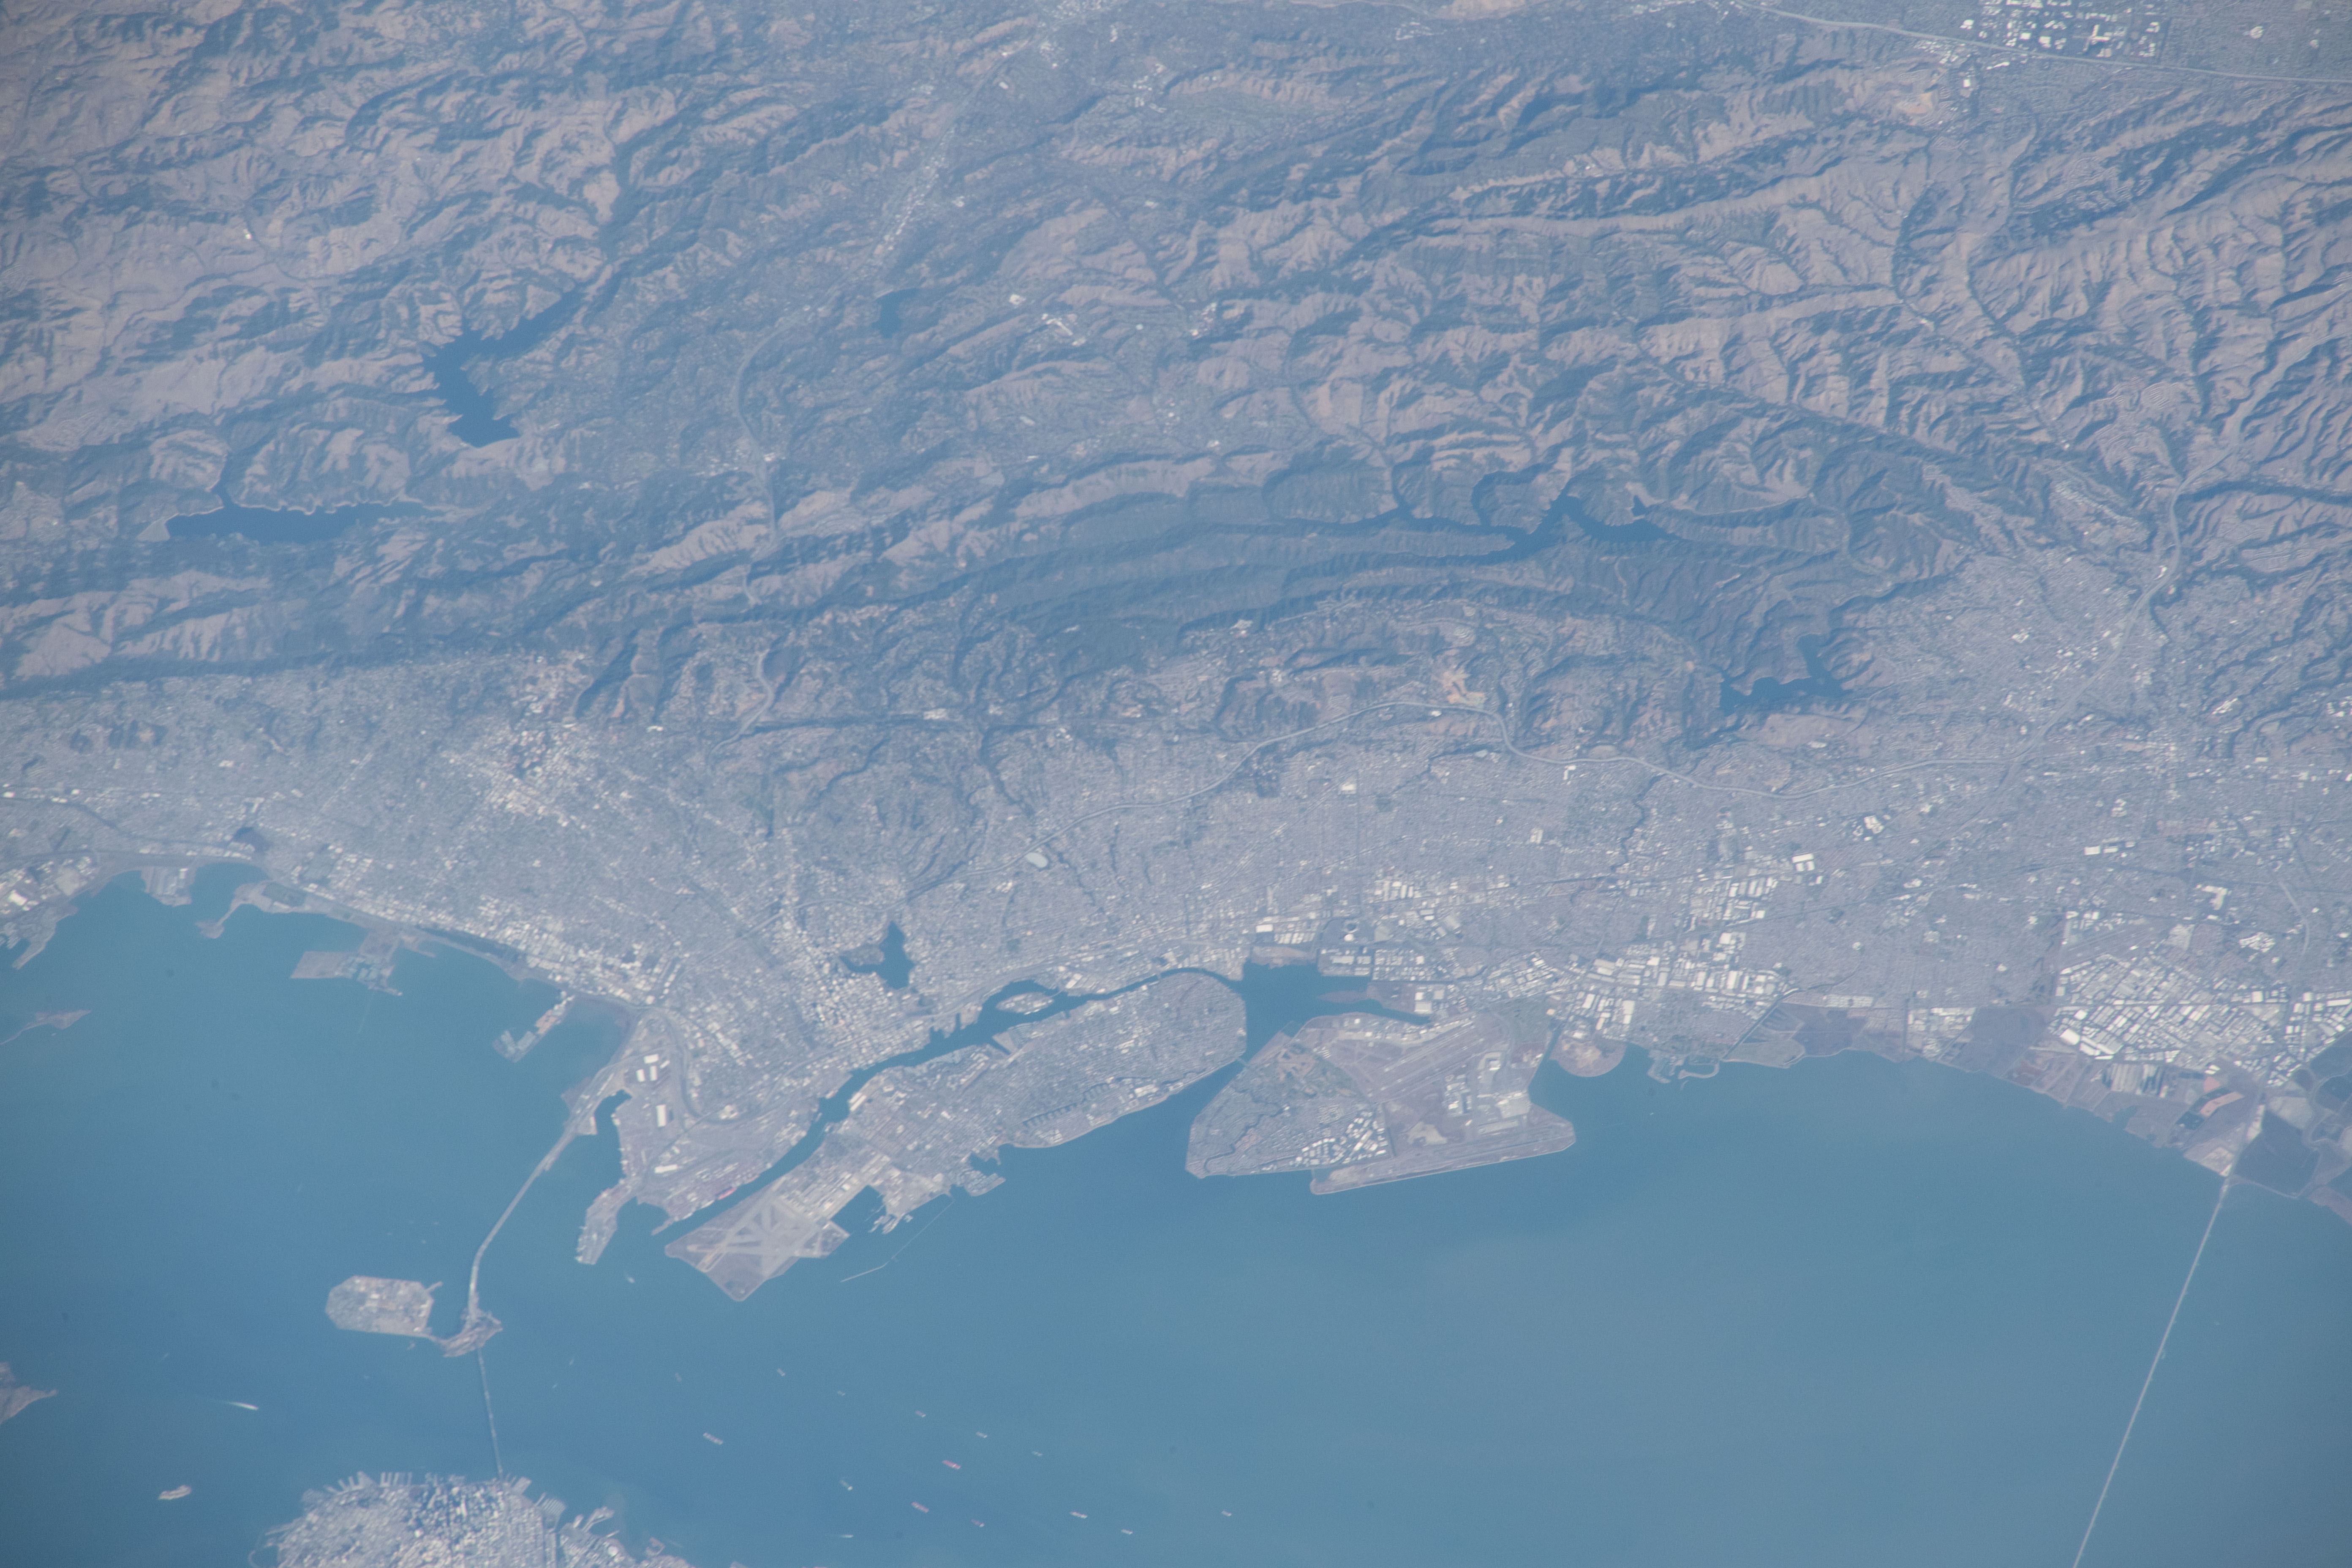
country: USA-CALIFORNIA
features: OAKLAND, THE BAY AREA
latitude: 37.7
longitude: -122.2
